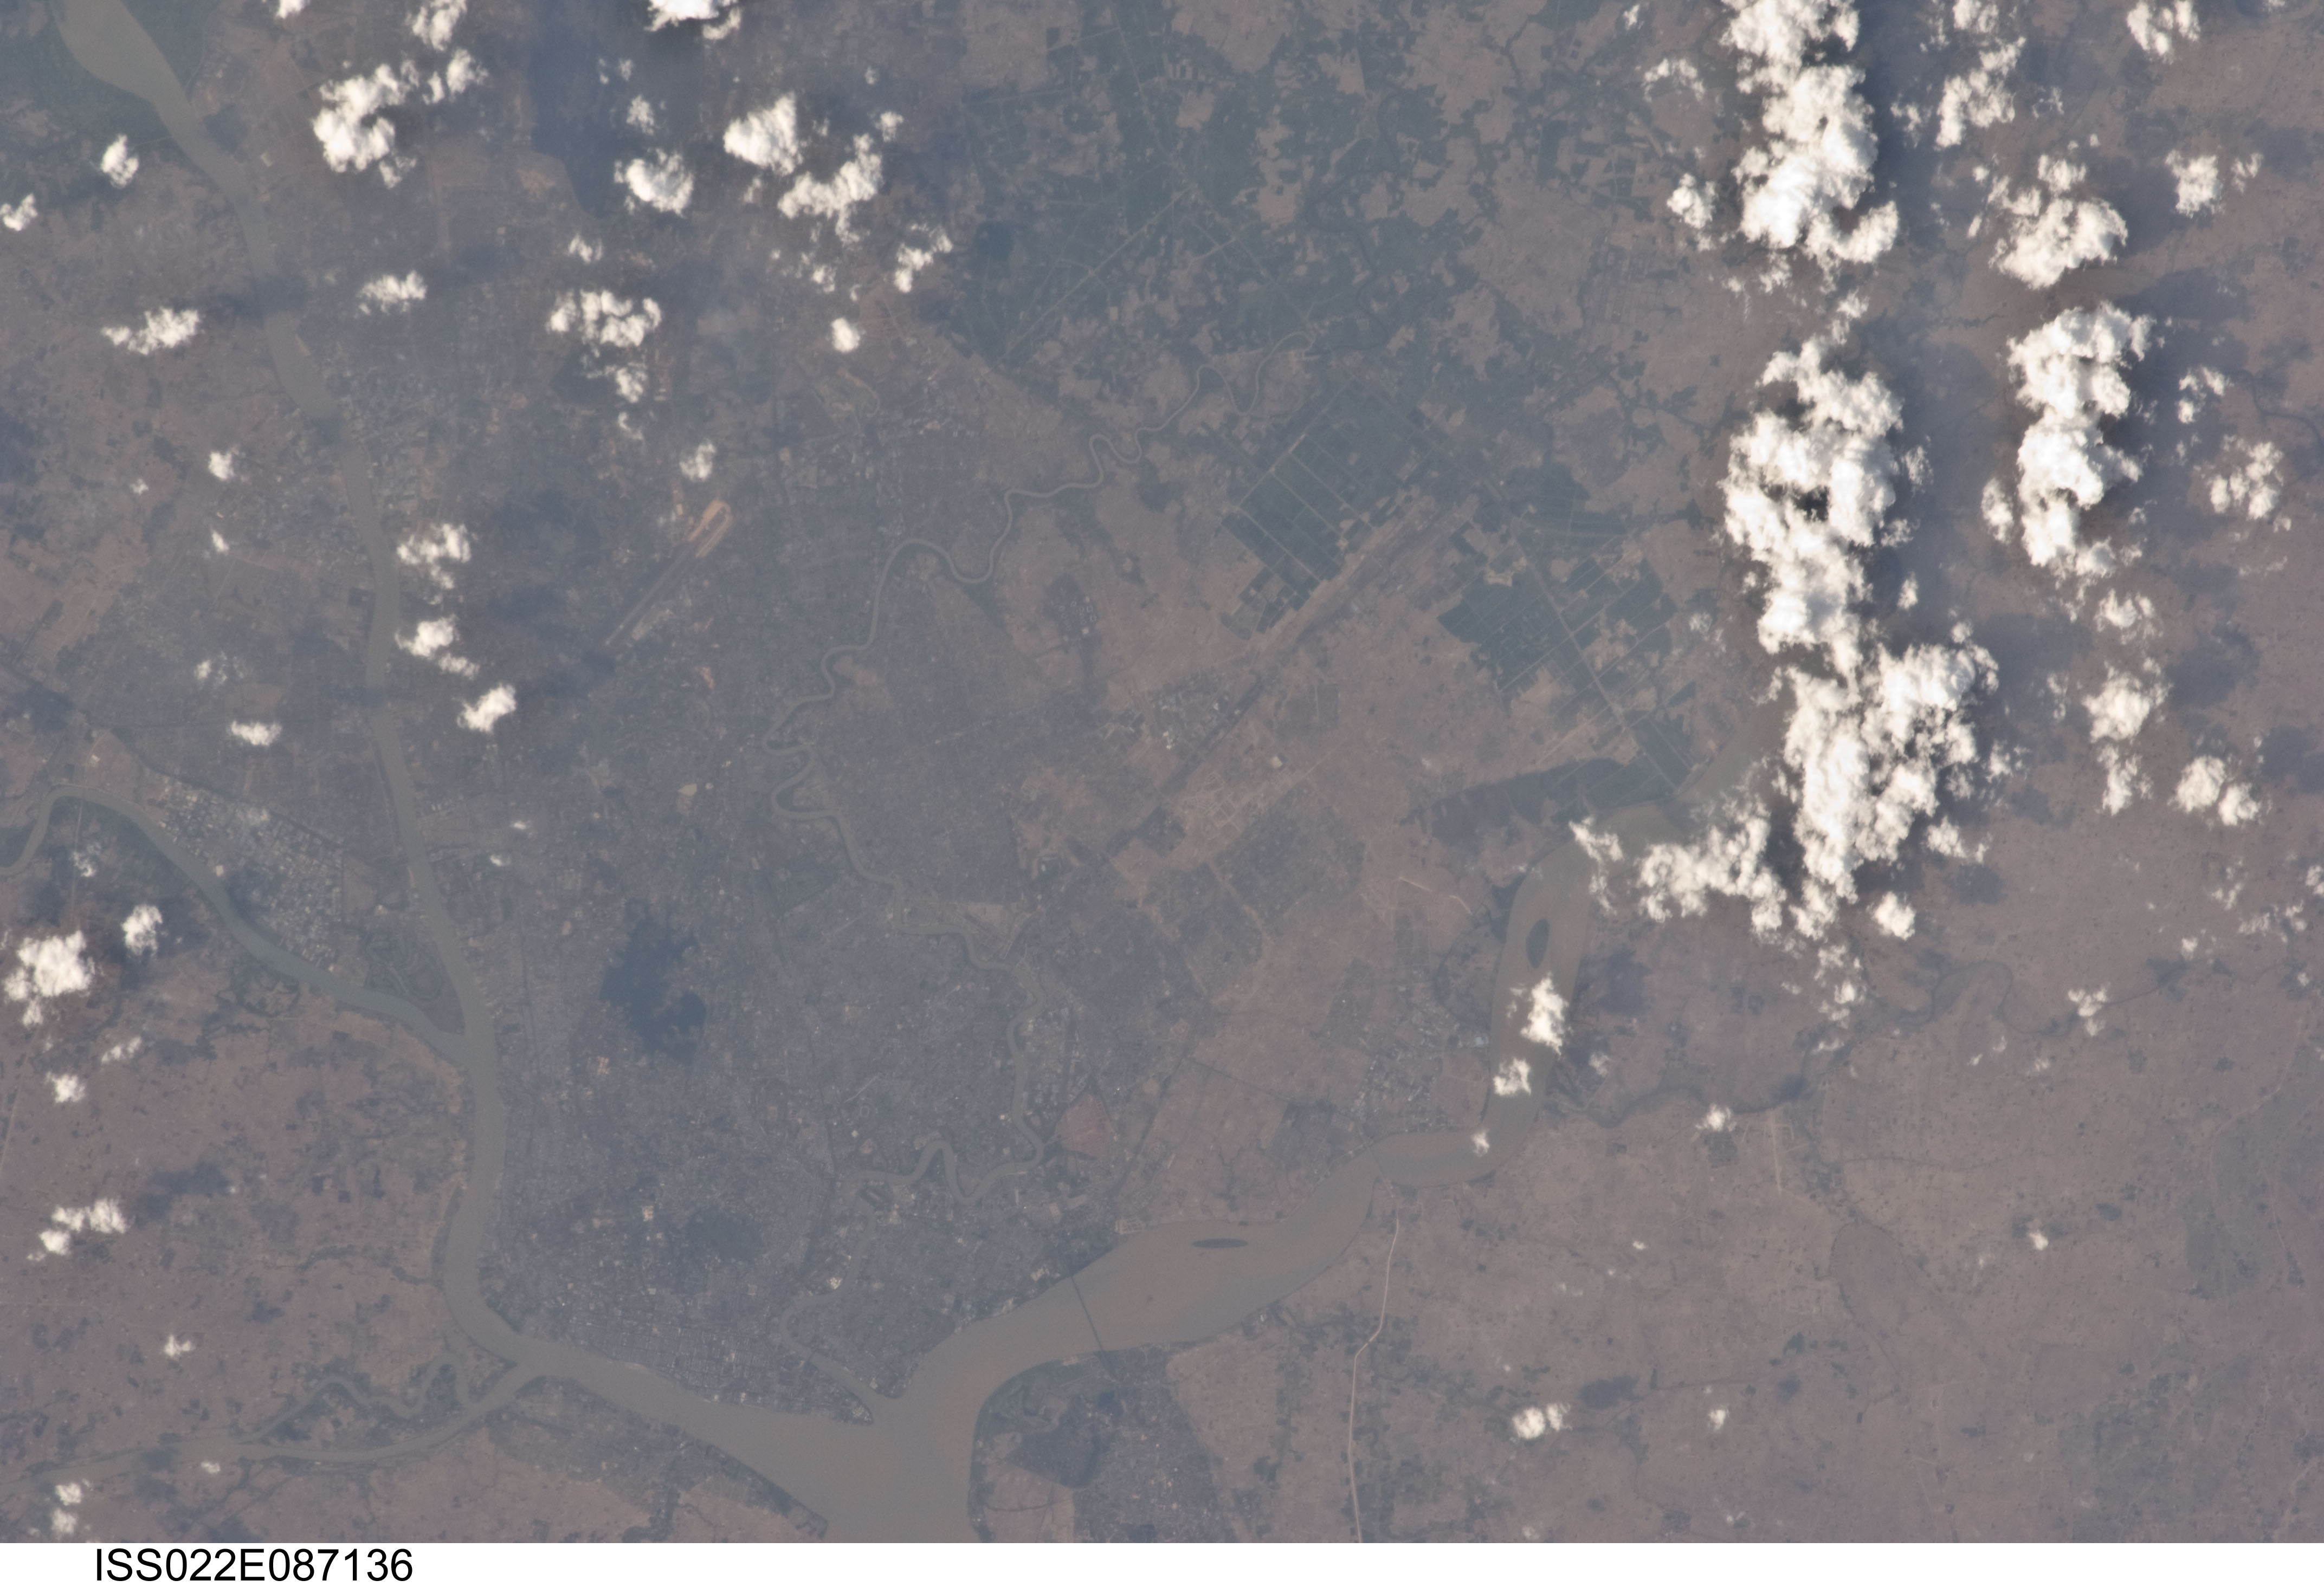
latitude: 16.9
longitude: 96.2
